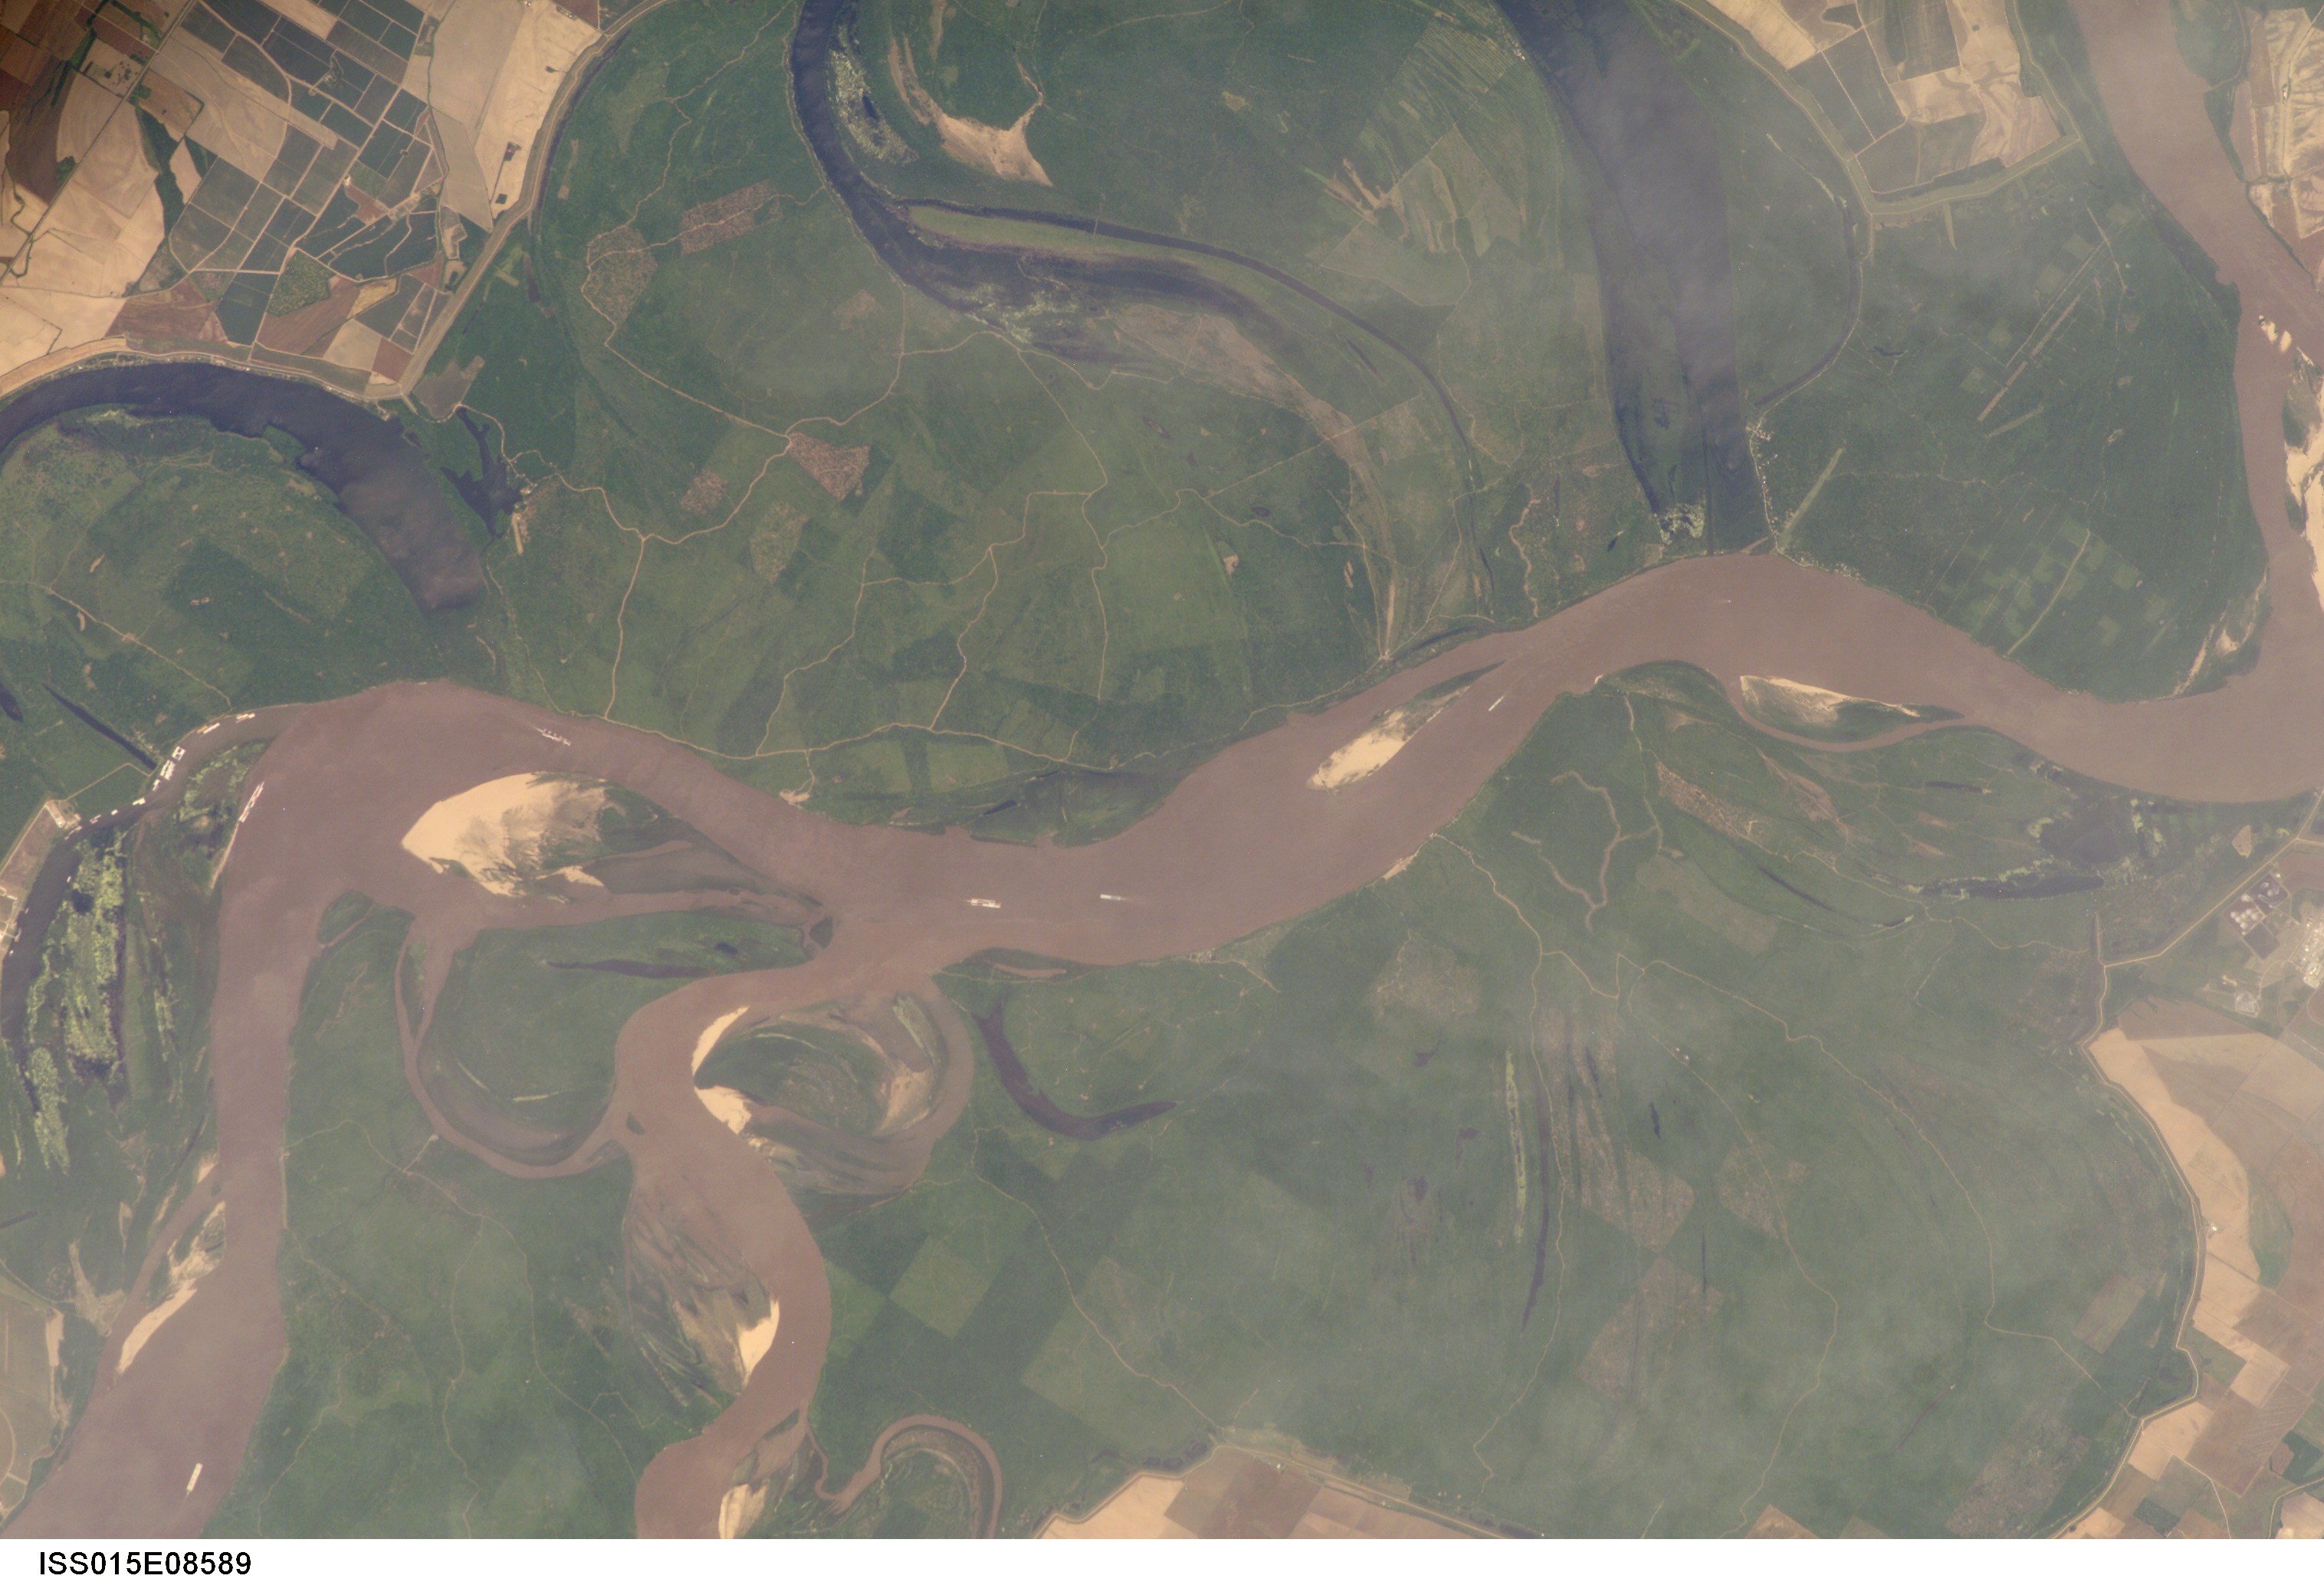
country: USA-MISSISSIPPI
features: MISSISSIPPI R., FOREST, AGR.
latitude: 33.7
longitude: -91.1
